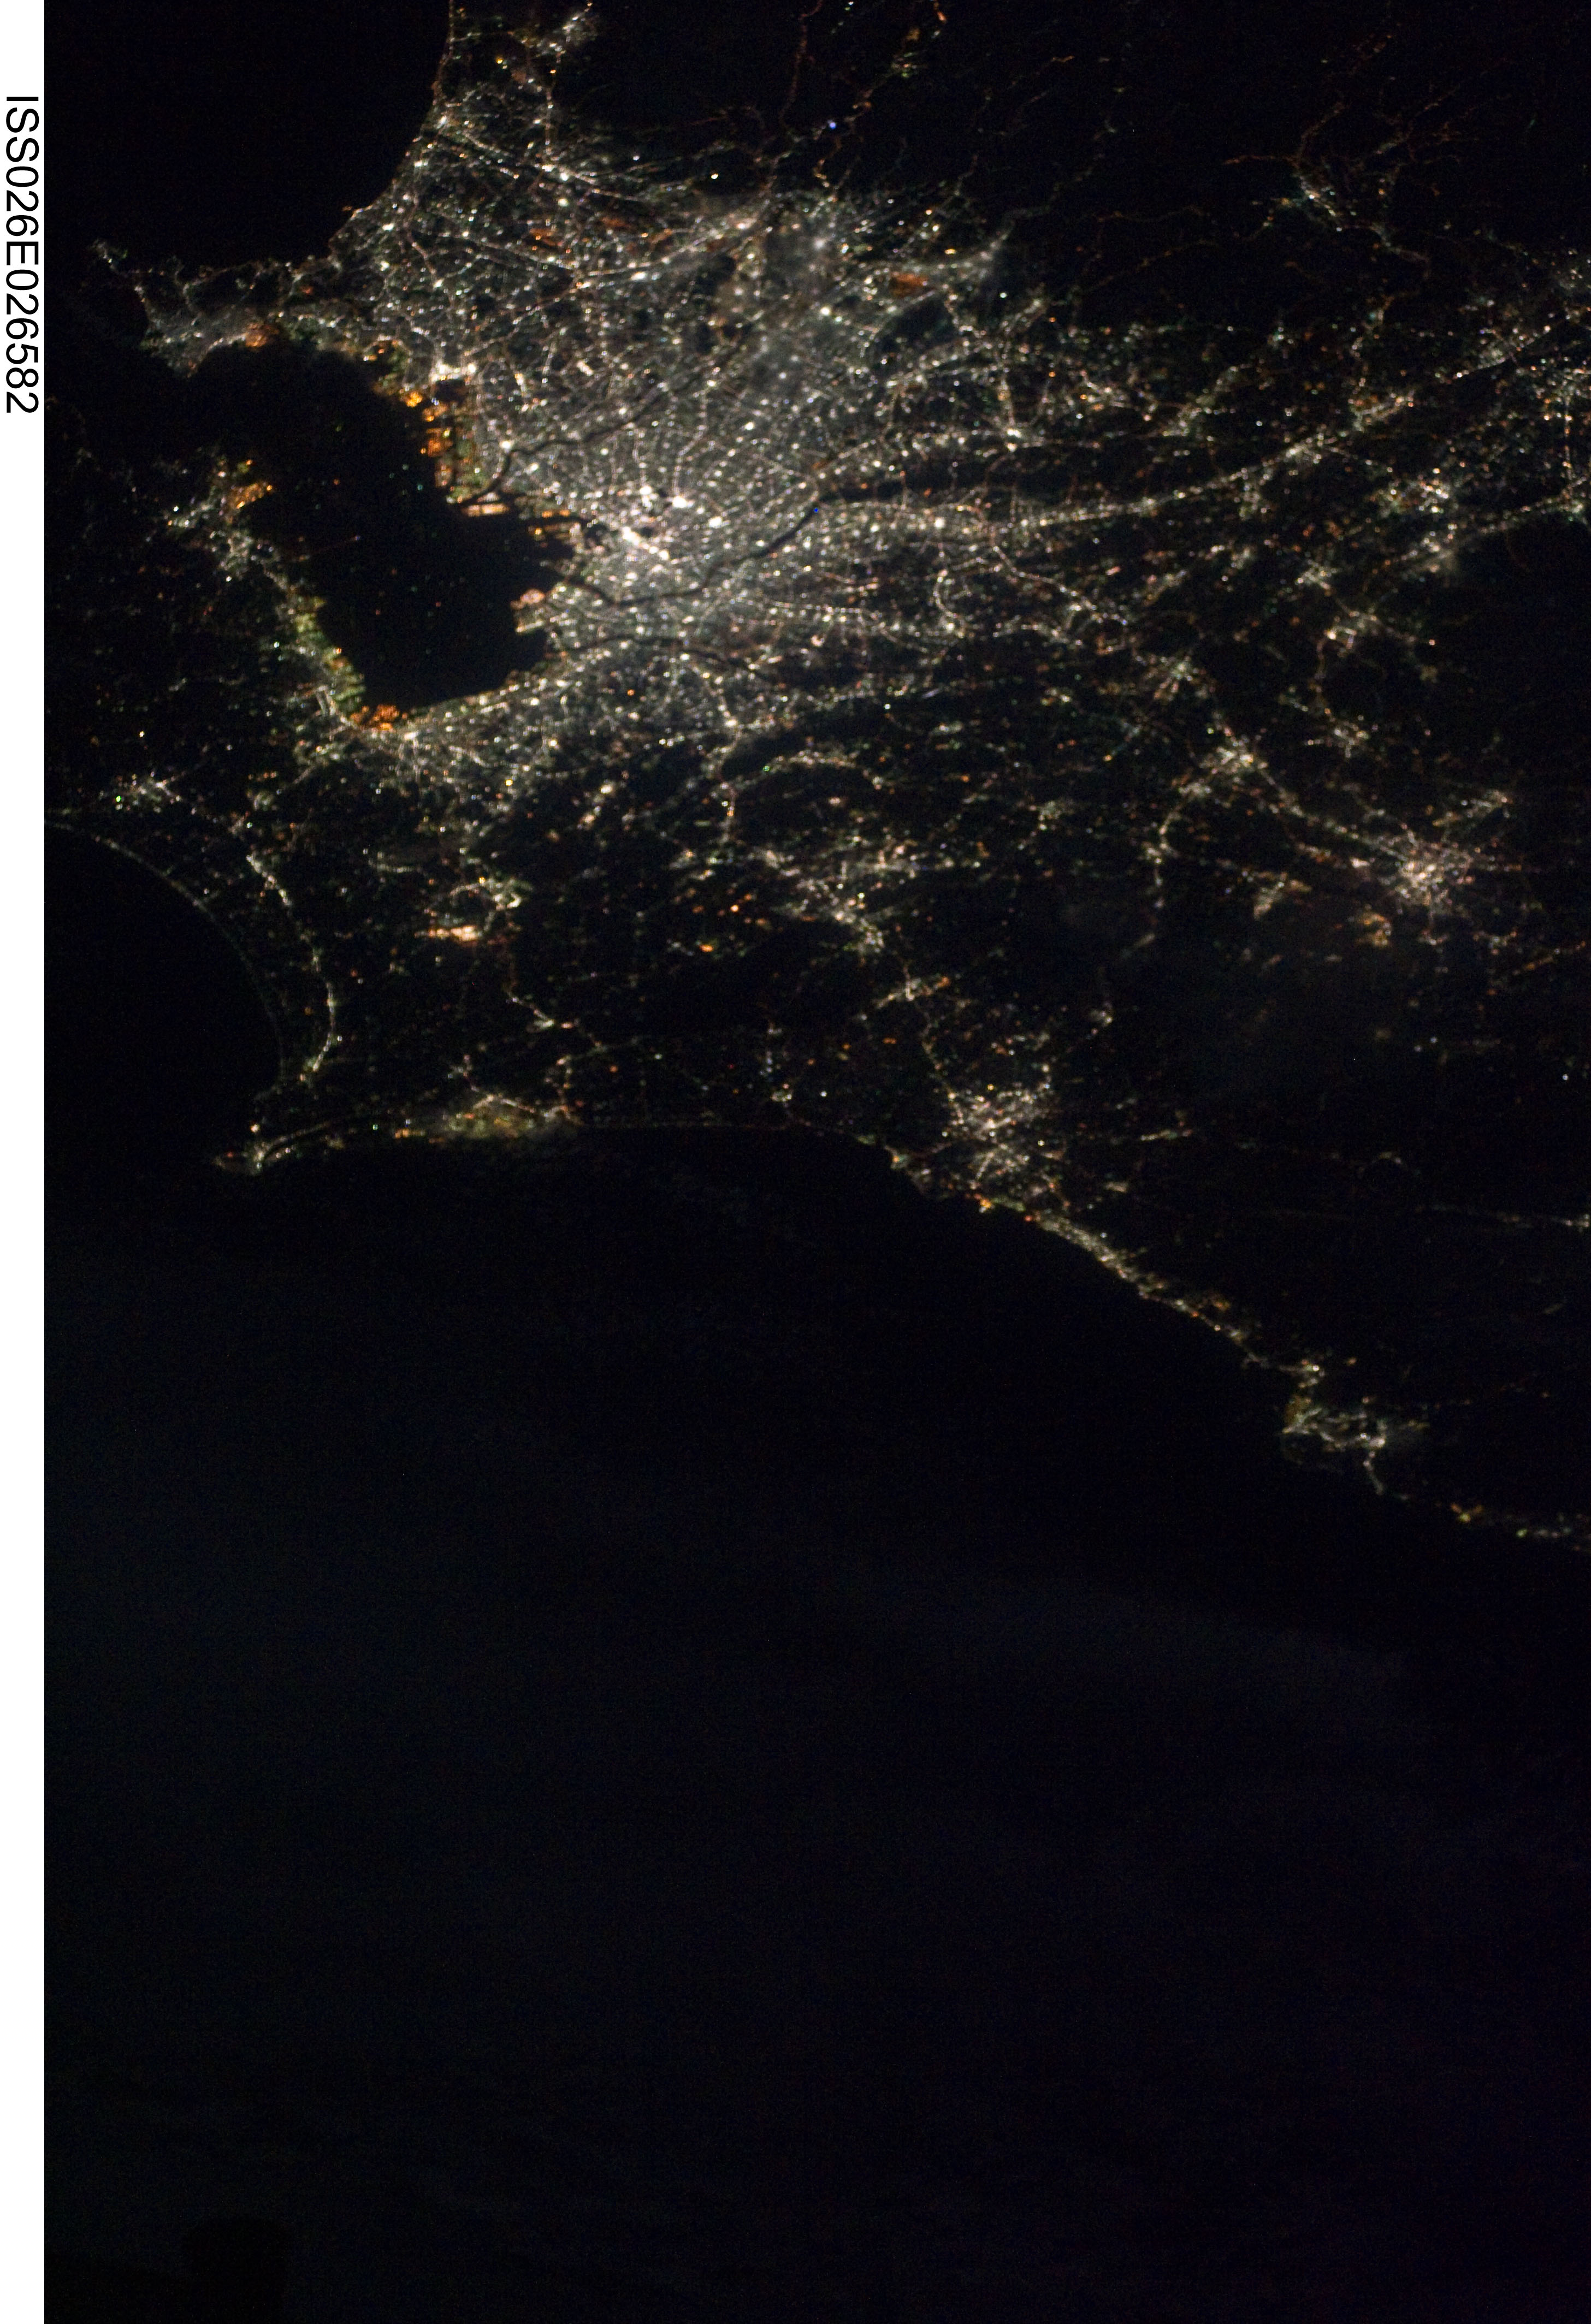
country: JAPAN
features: TOKYO BAY AREA AT NIGHT
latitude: 36.0
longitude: 140.5
